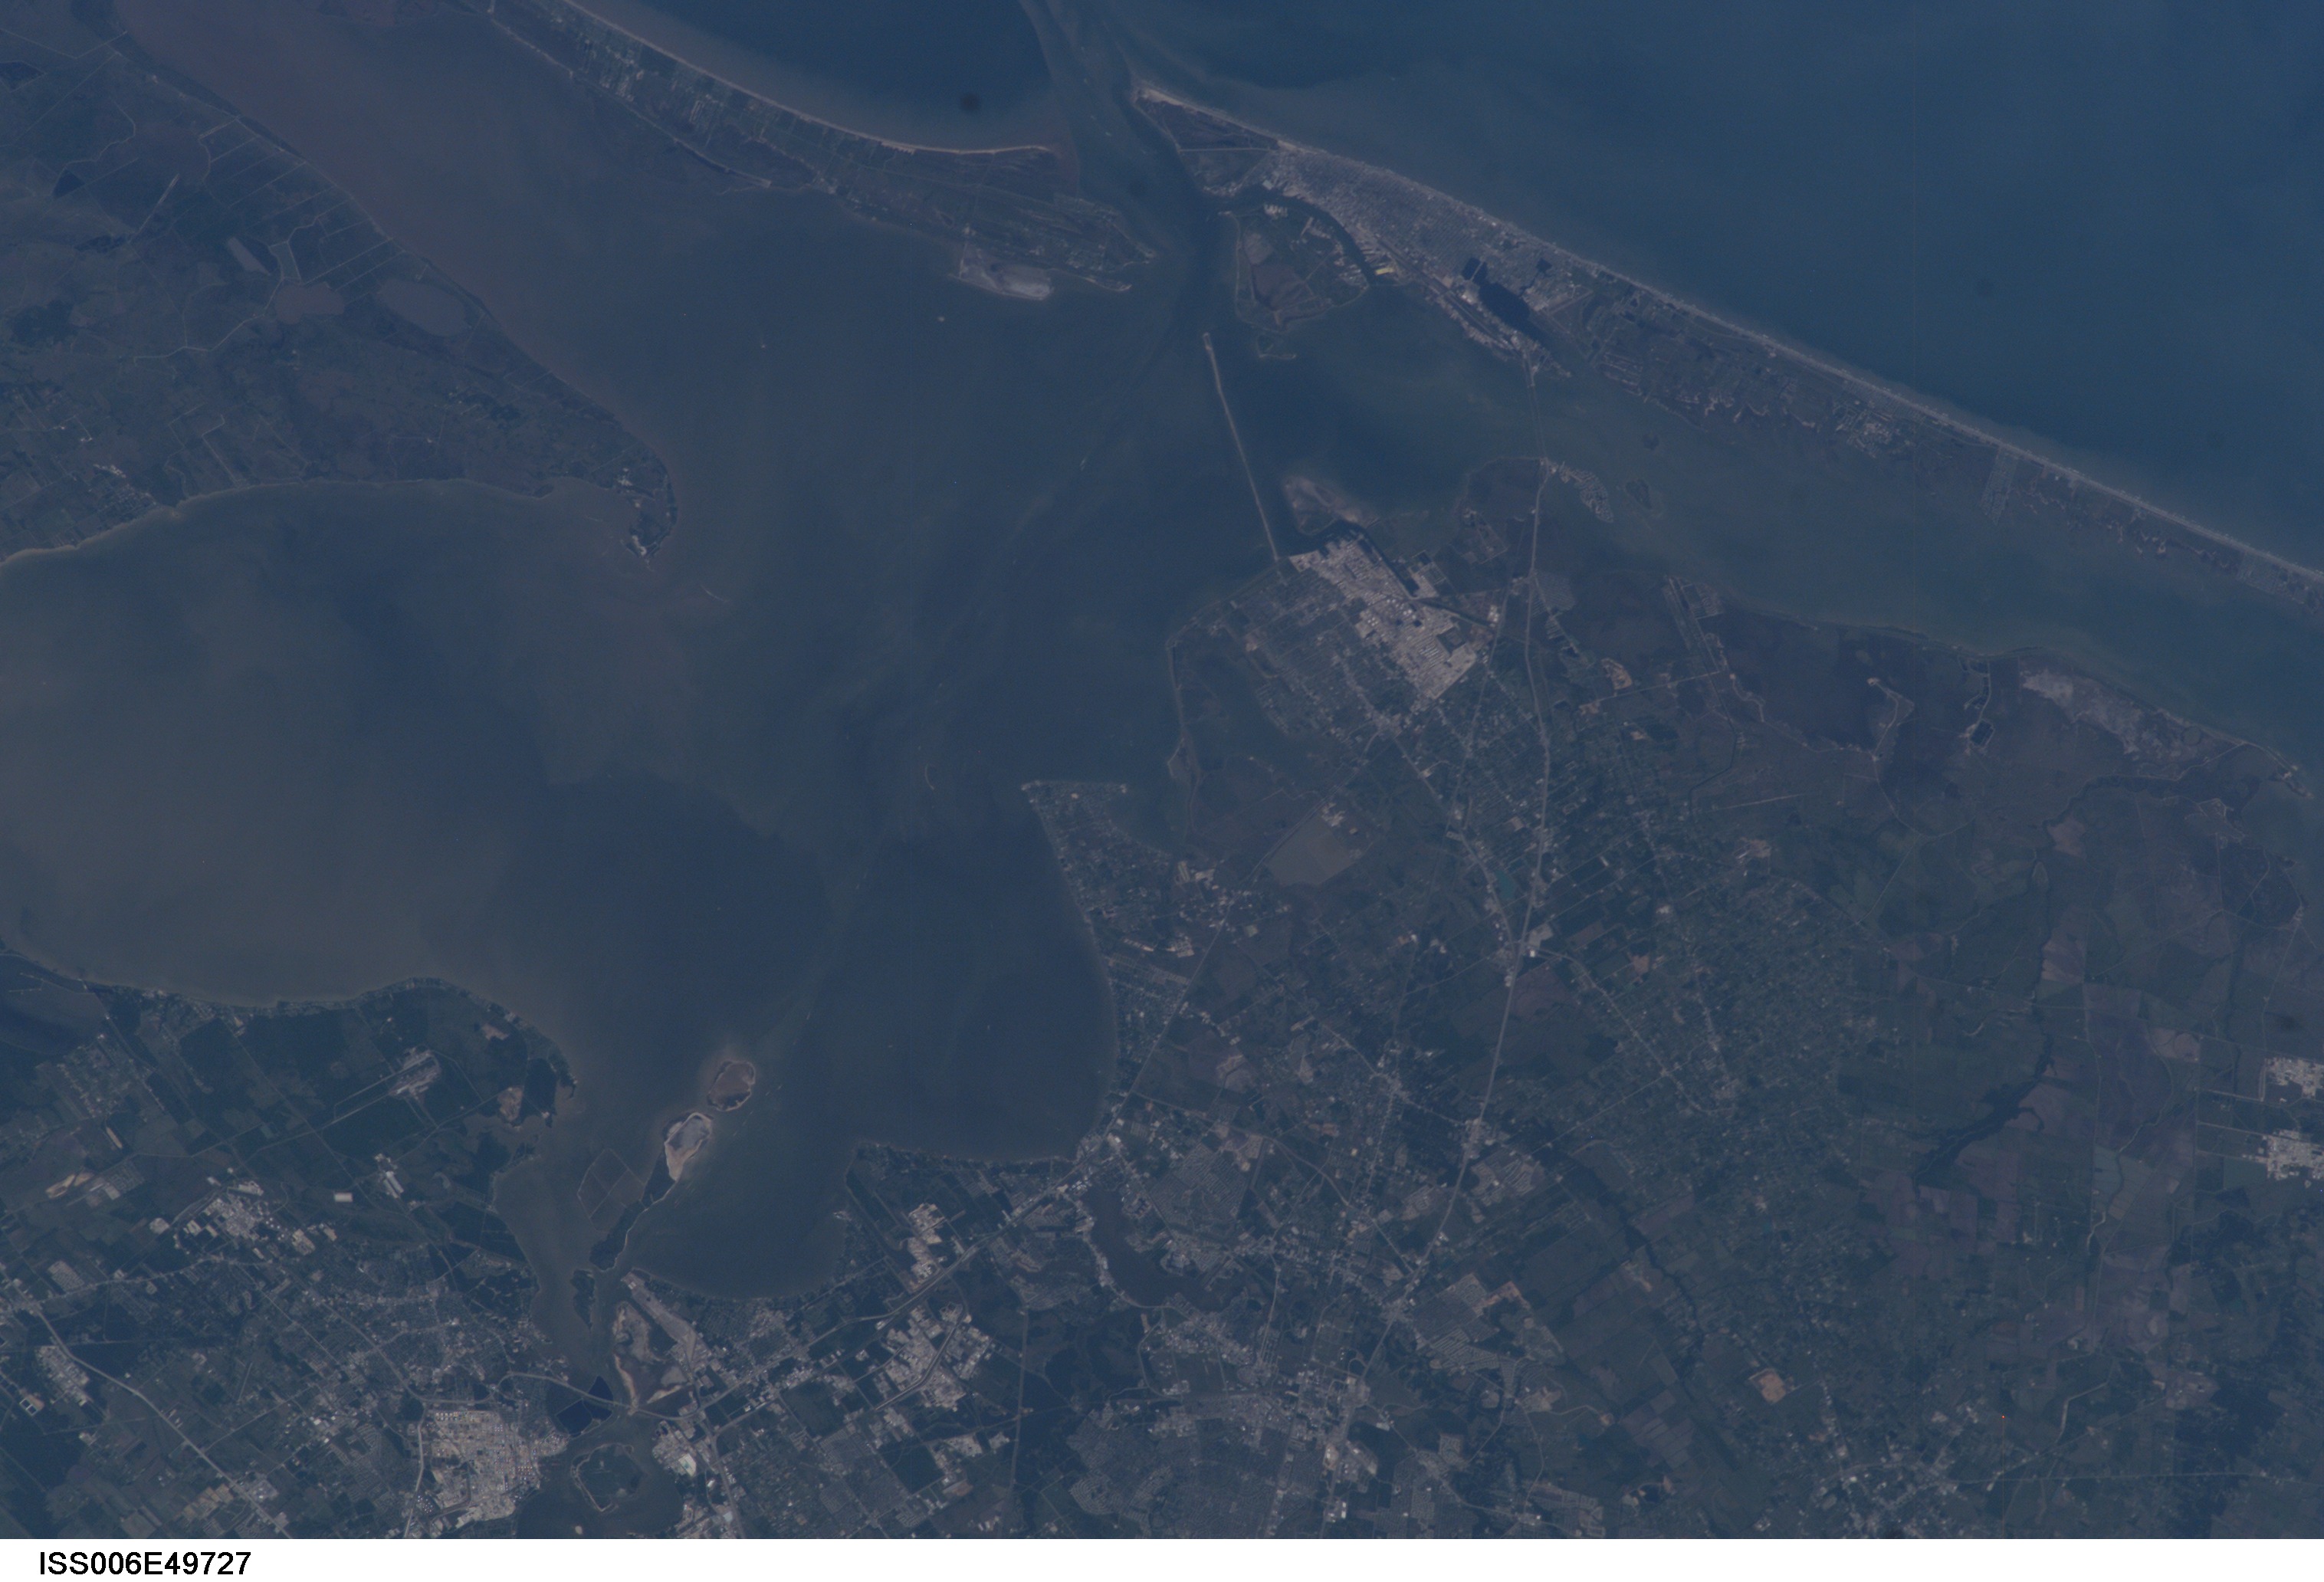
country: USA-TEXAS
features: LAKE HOUSTON AREA
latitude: 29.5
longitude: -95.0
